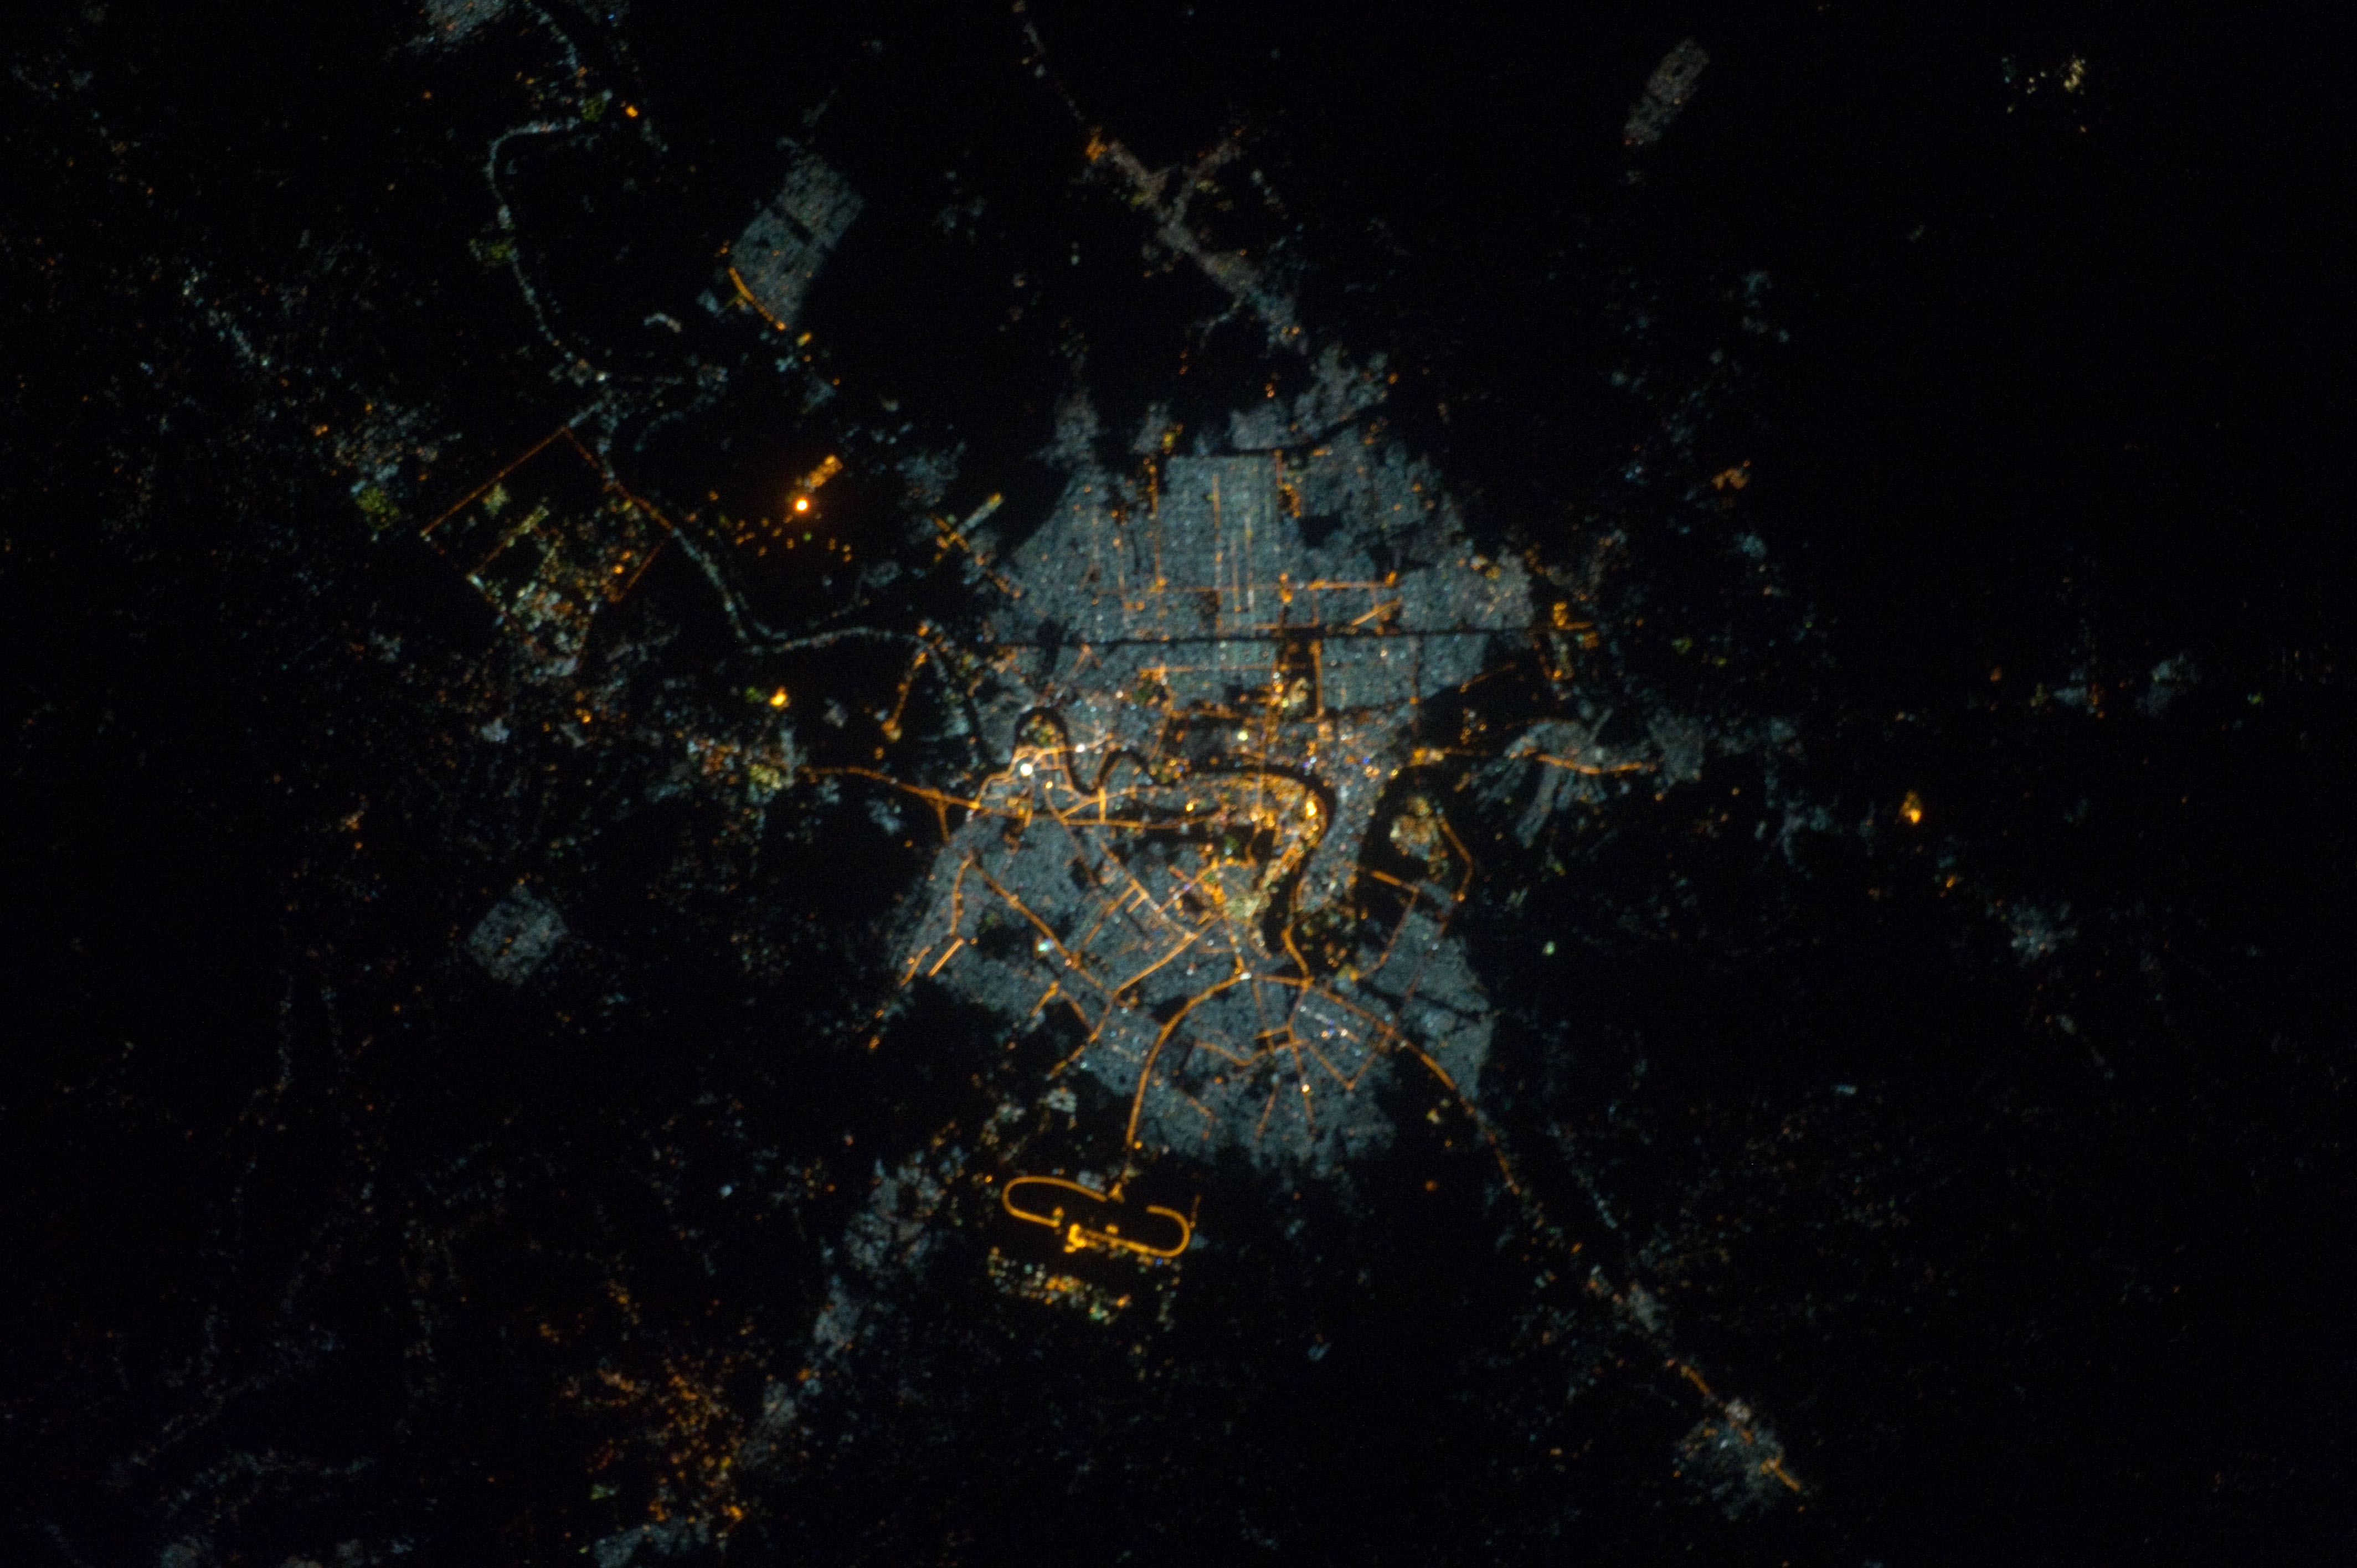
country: IRAQ
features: BAGHDAD AT NIGHT, AIRPORT AREA, ROADS
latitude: 33.3
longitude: 44.3
